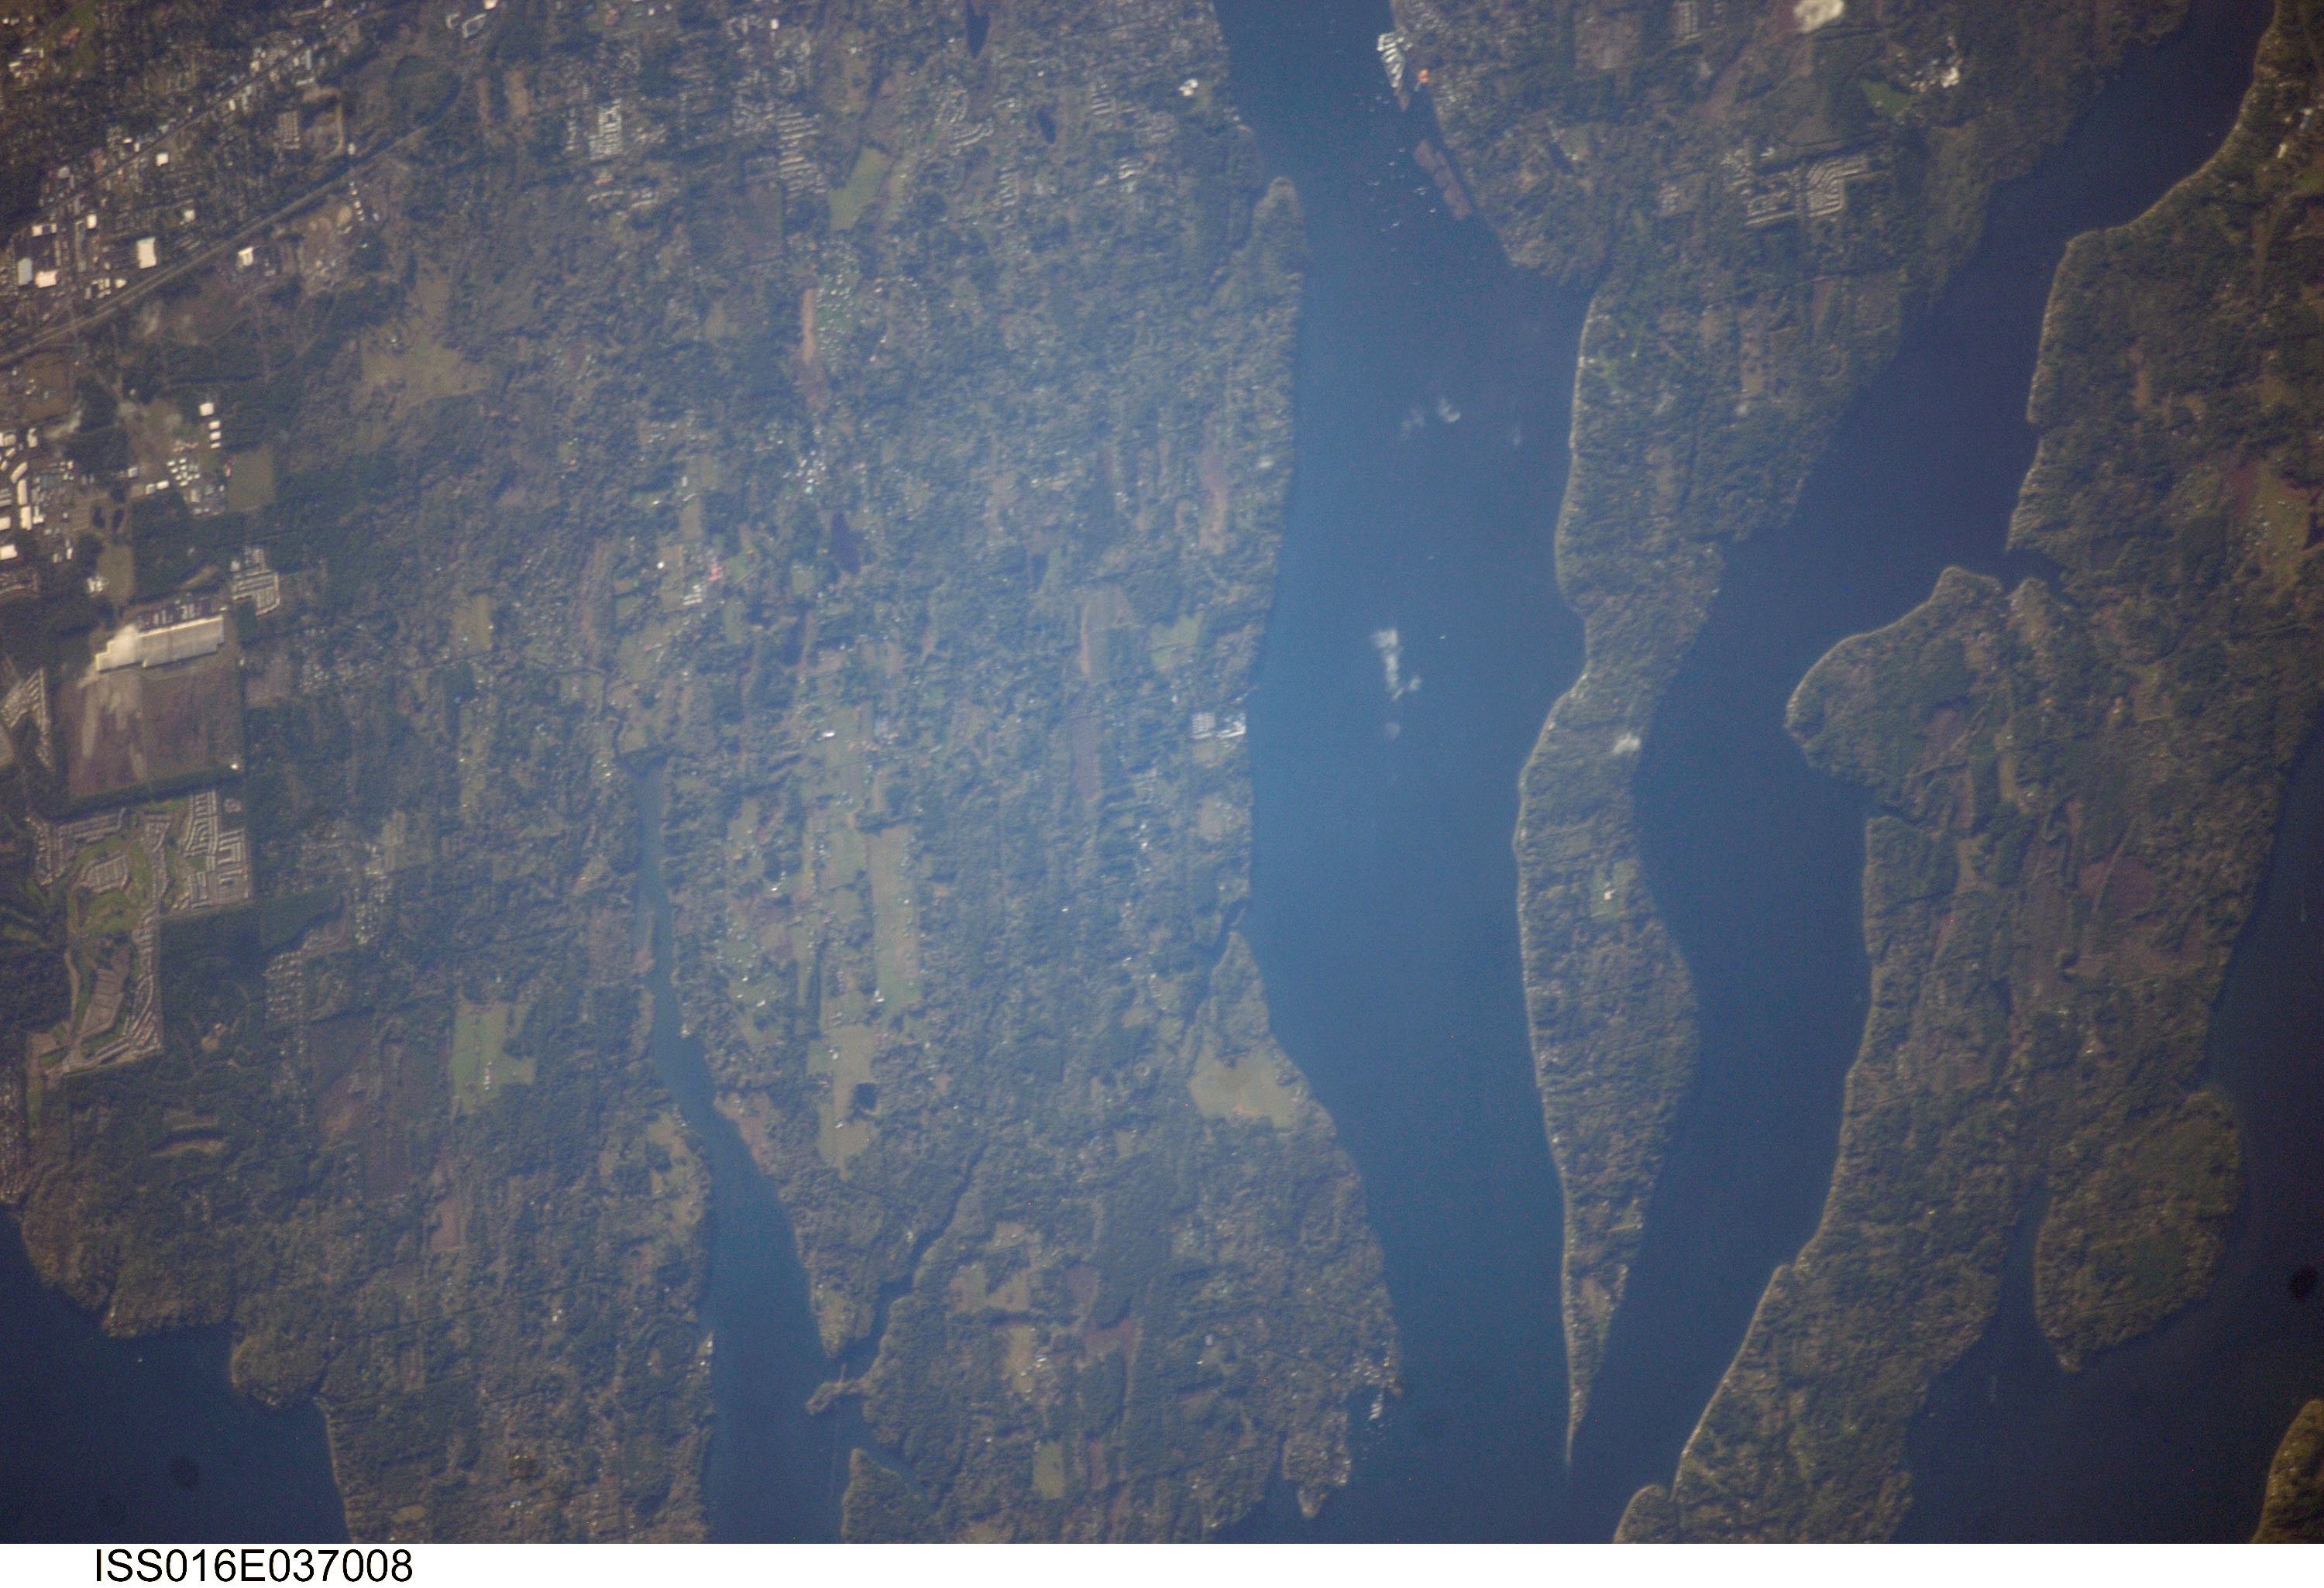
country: USA-WASHINGTON
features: BUDD INLET, LACEY, FOR., AGR.
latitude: 47.1
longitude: -122.9
